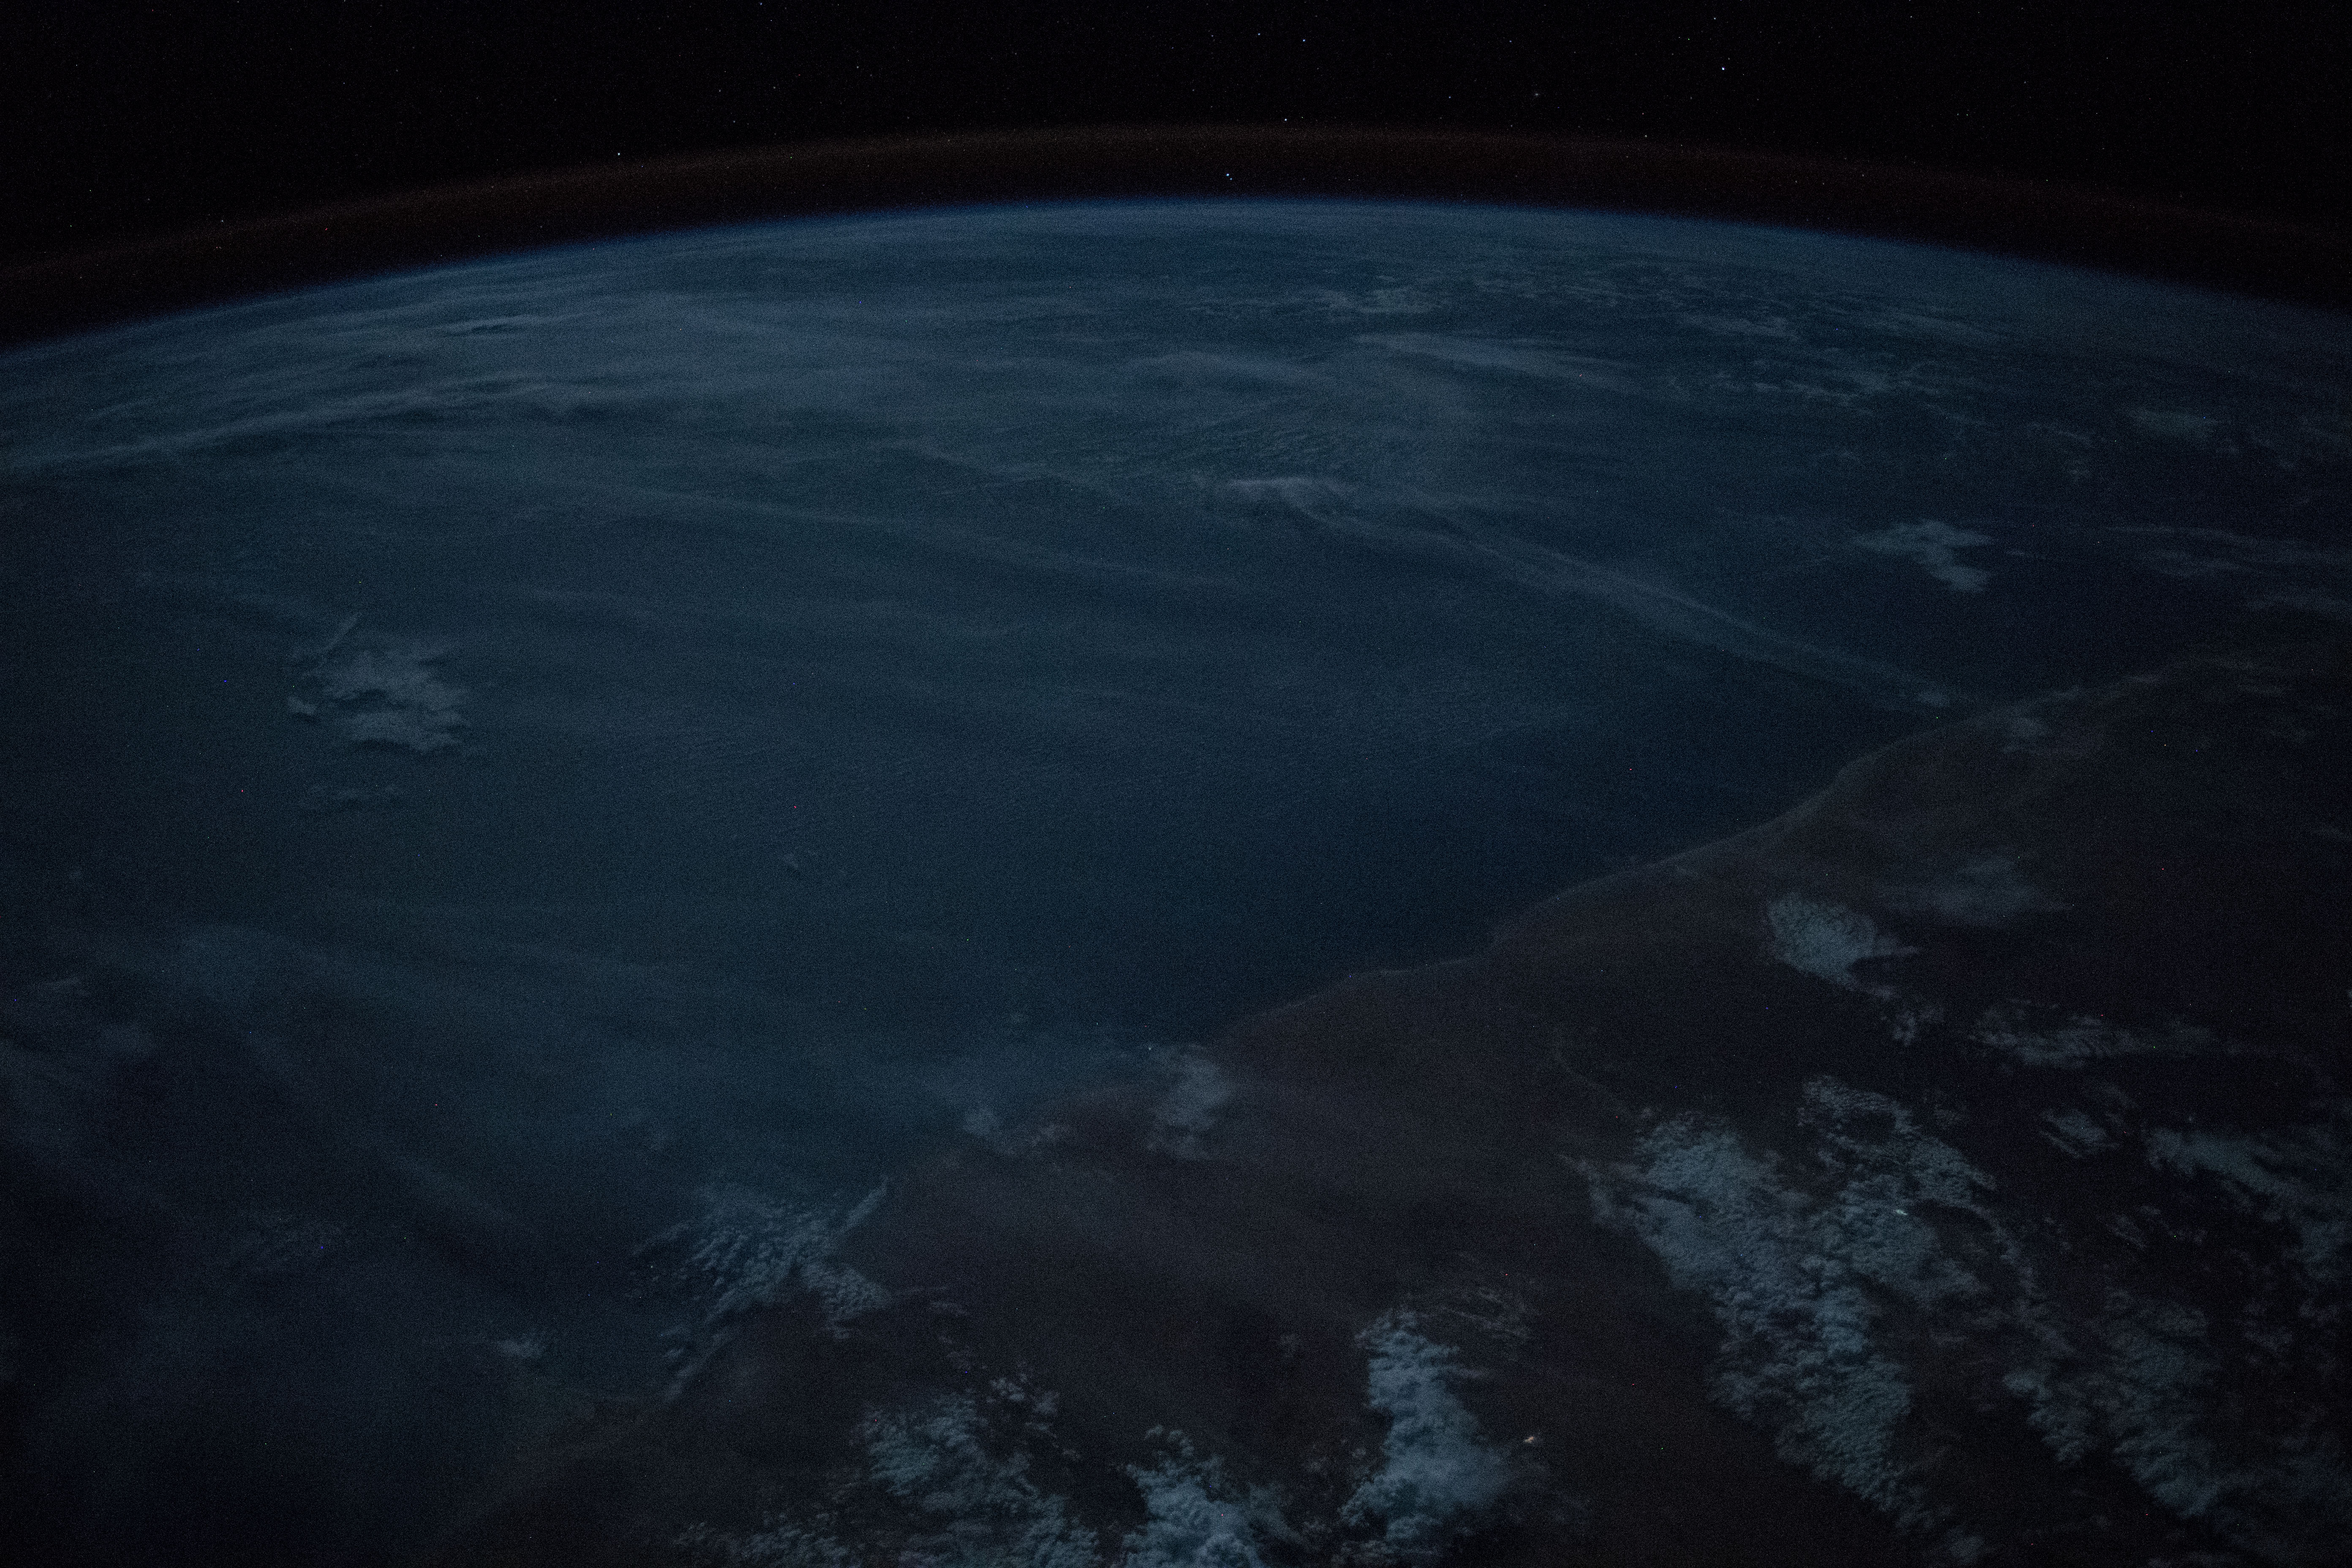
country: SOMALIA
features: EYL CITY, EYL PARK, BANDAR BEYLA TOWN, HAFUN TOWN, NIGHT, EARTH LIMB
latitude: 7.3
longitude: 50.3
